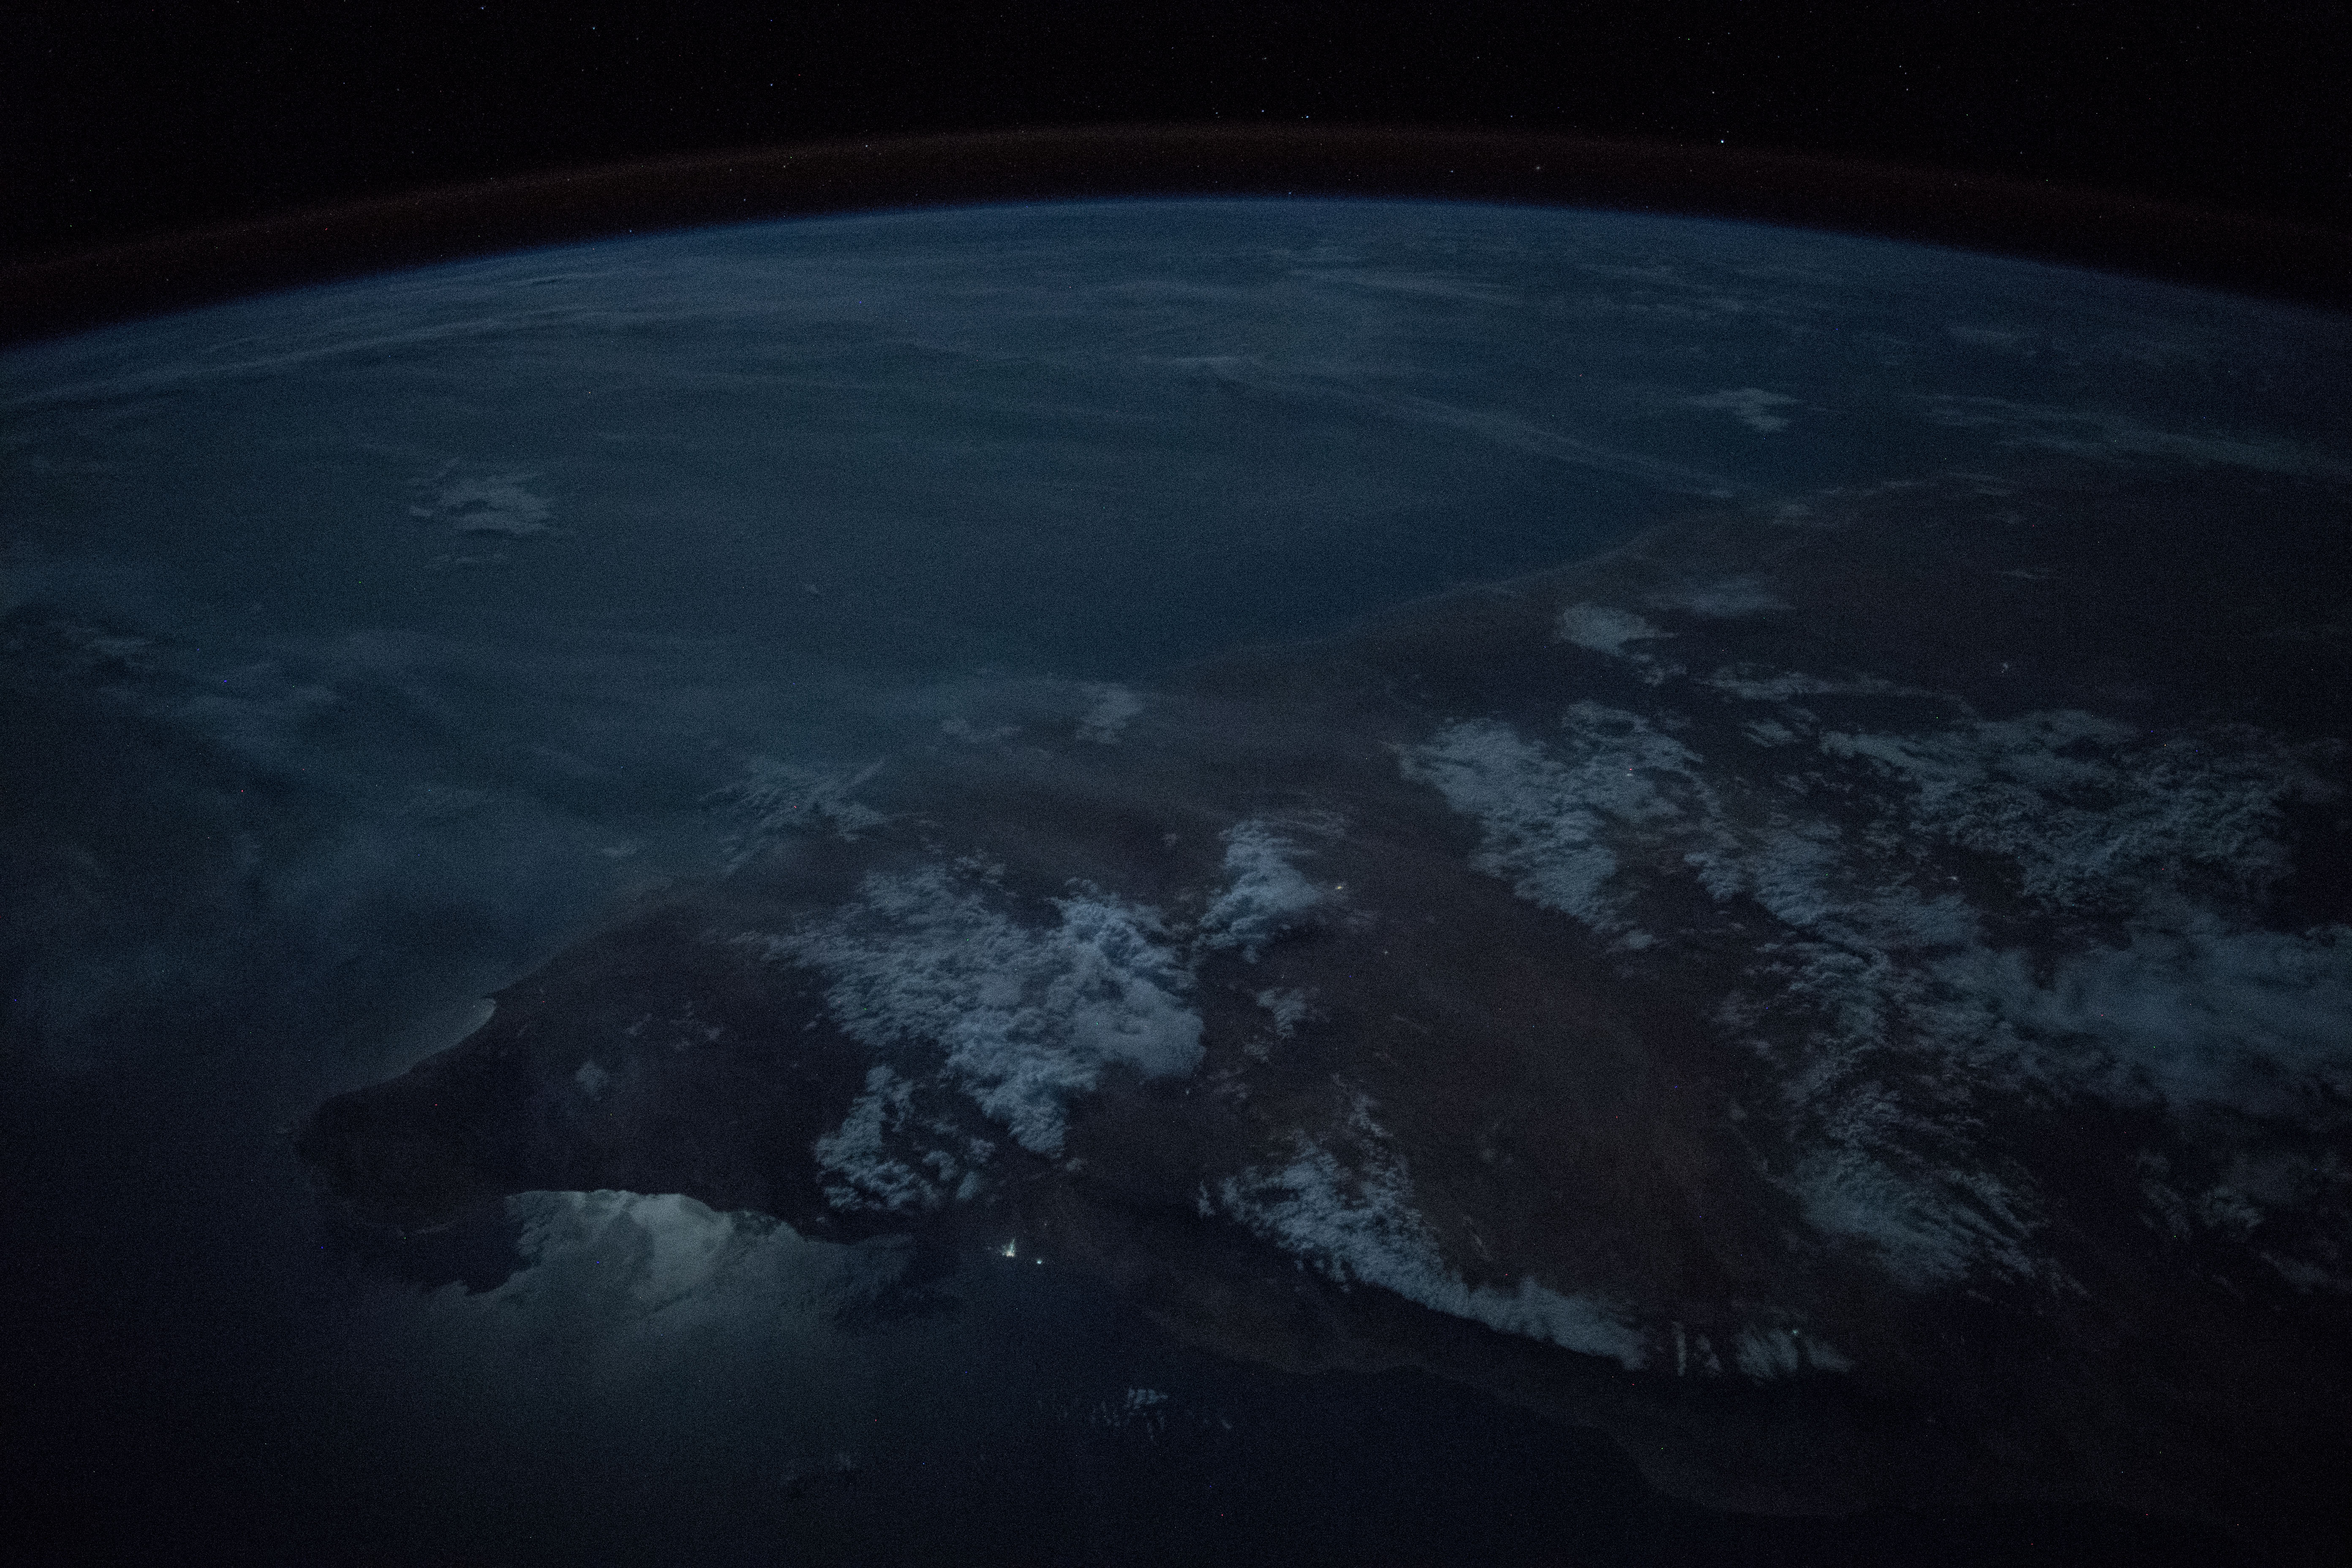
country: SOMALIA
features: GULF OF ADEN, OGO MOUNTAINS, BOSASO CITY, HAYLAN CITY, BURCO CITY, EYL CITY, NIGHT, EARTH LIMB
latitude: 8.5
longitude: 49.4
